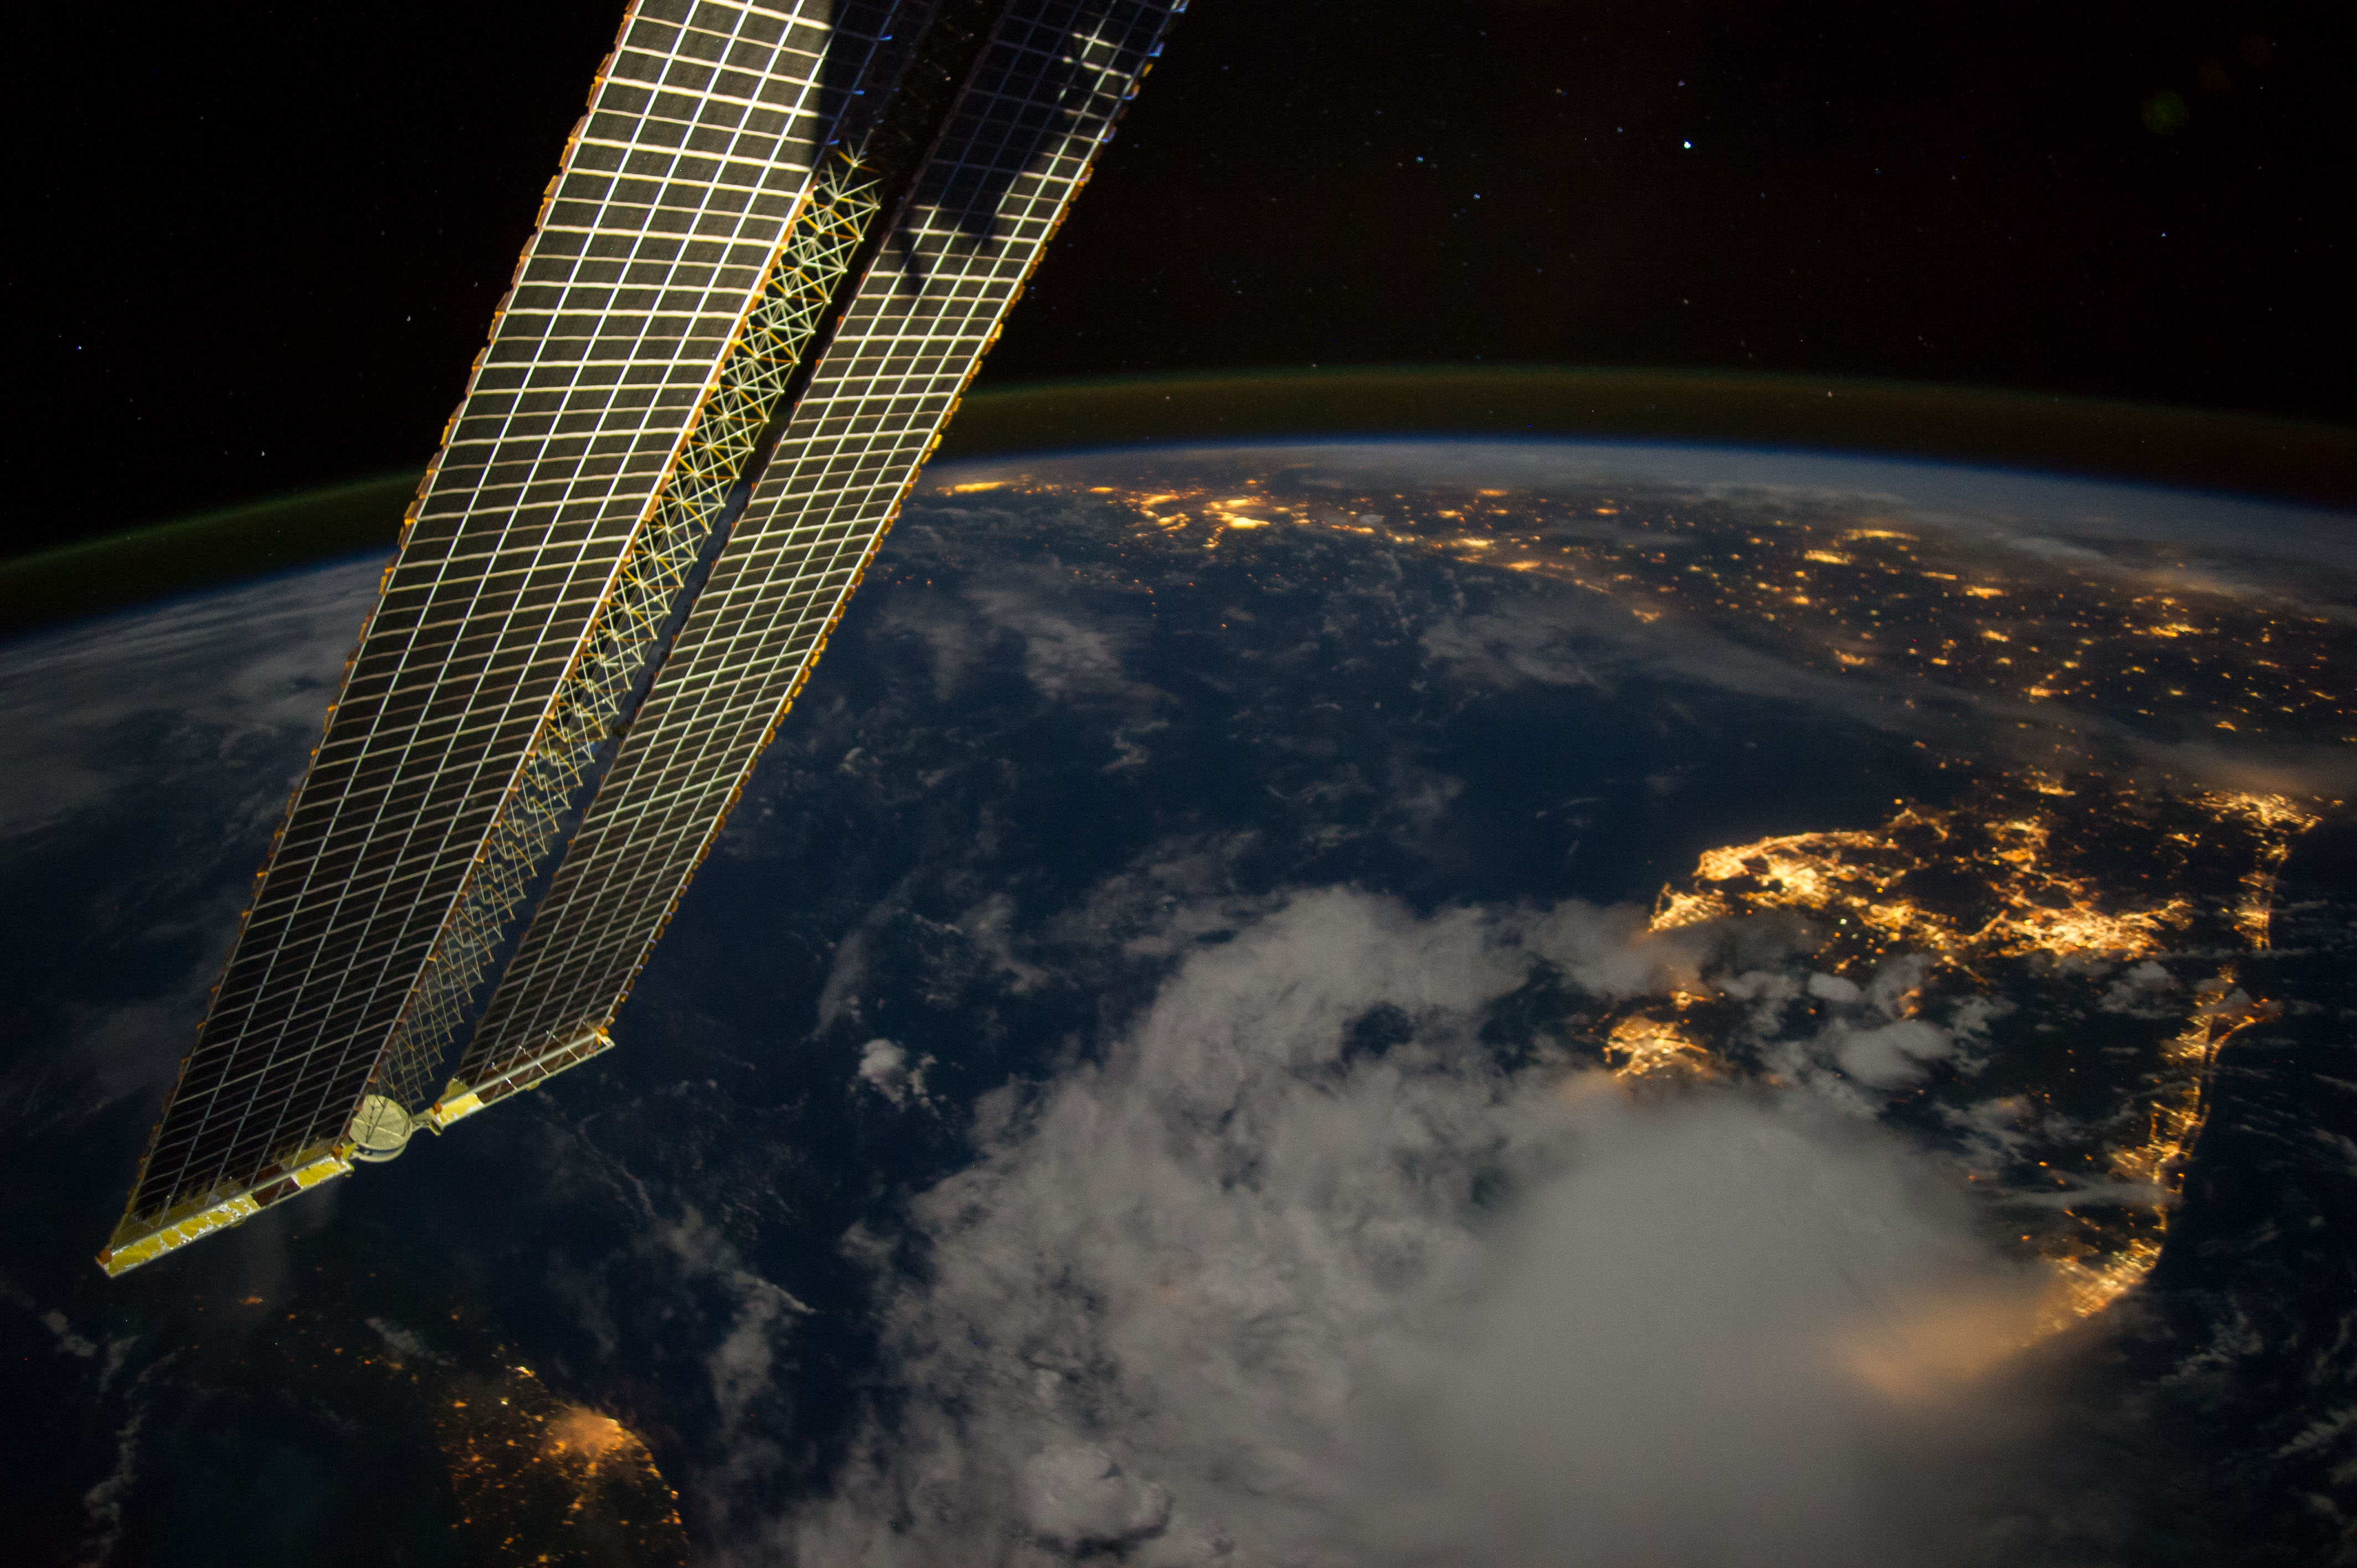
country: CUBA
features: FLORIDA CY. LIGHTS, MISSISSIPPI DELTA, G. OF MEXICO, HAVANA CY. LIGHTS
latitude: 26.0
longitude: -85.0
